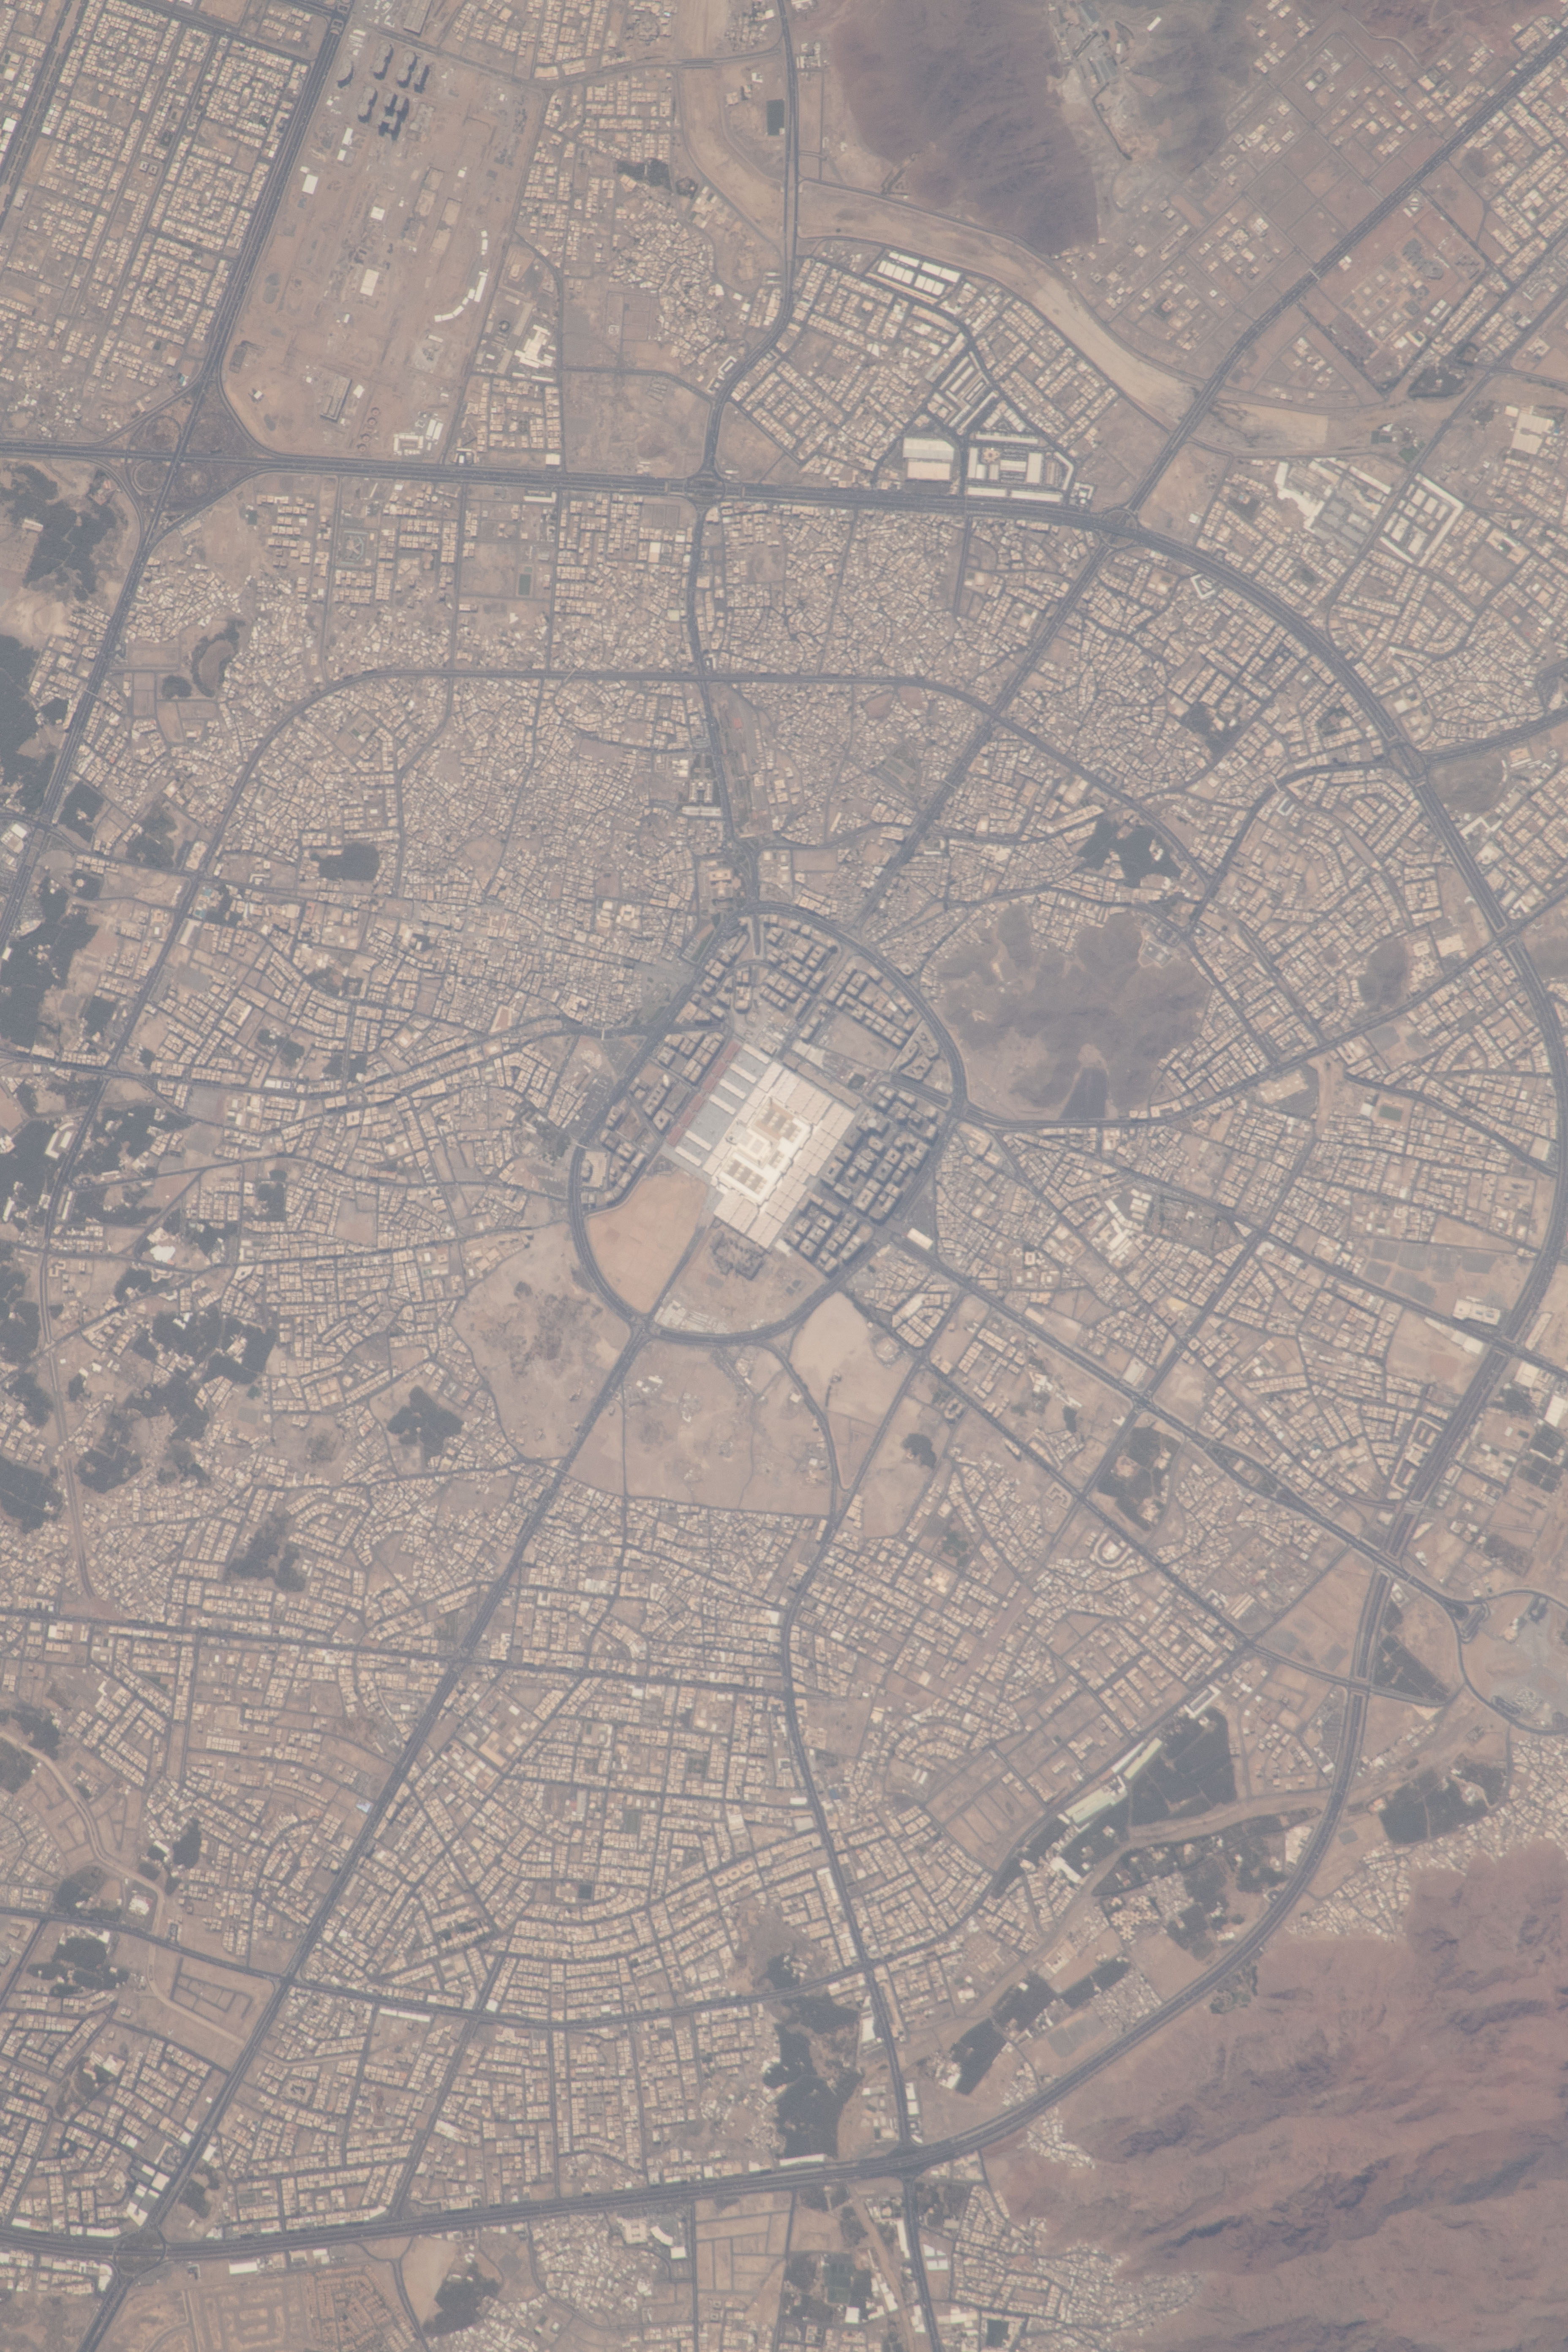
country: SAUDI ARABIA
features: TAIBAH UNIVERSITY, PRINCE MOHAMMED BIN ABDULAZIZ INTERNATIONAL AIRPORT
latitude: 24.5
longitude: 39.6
